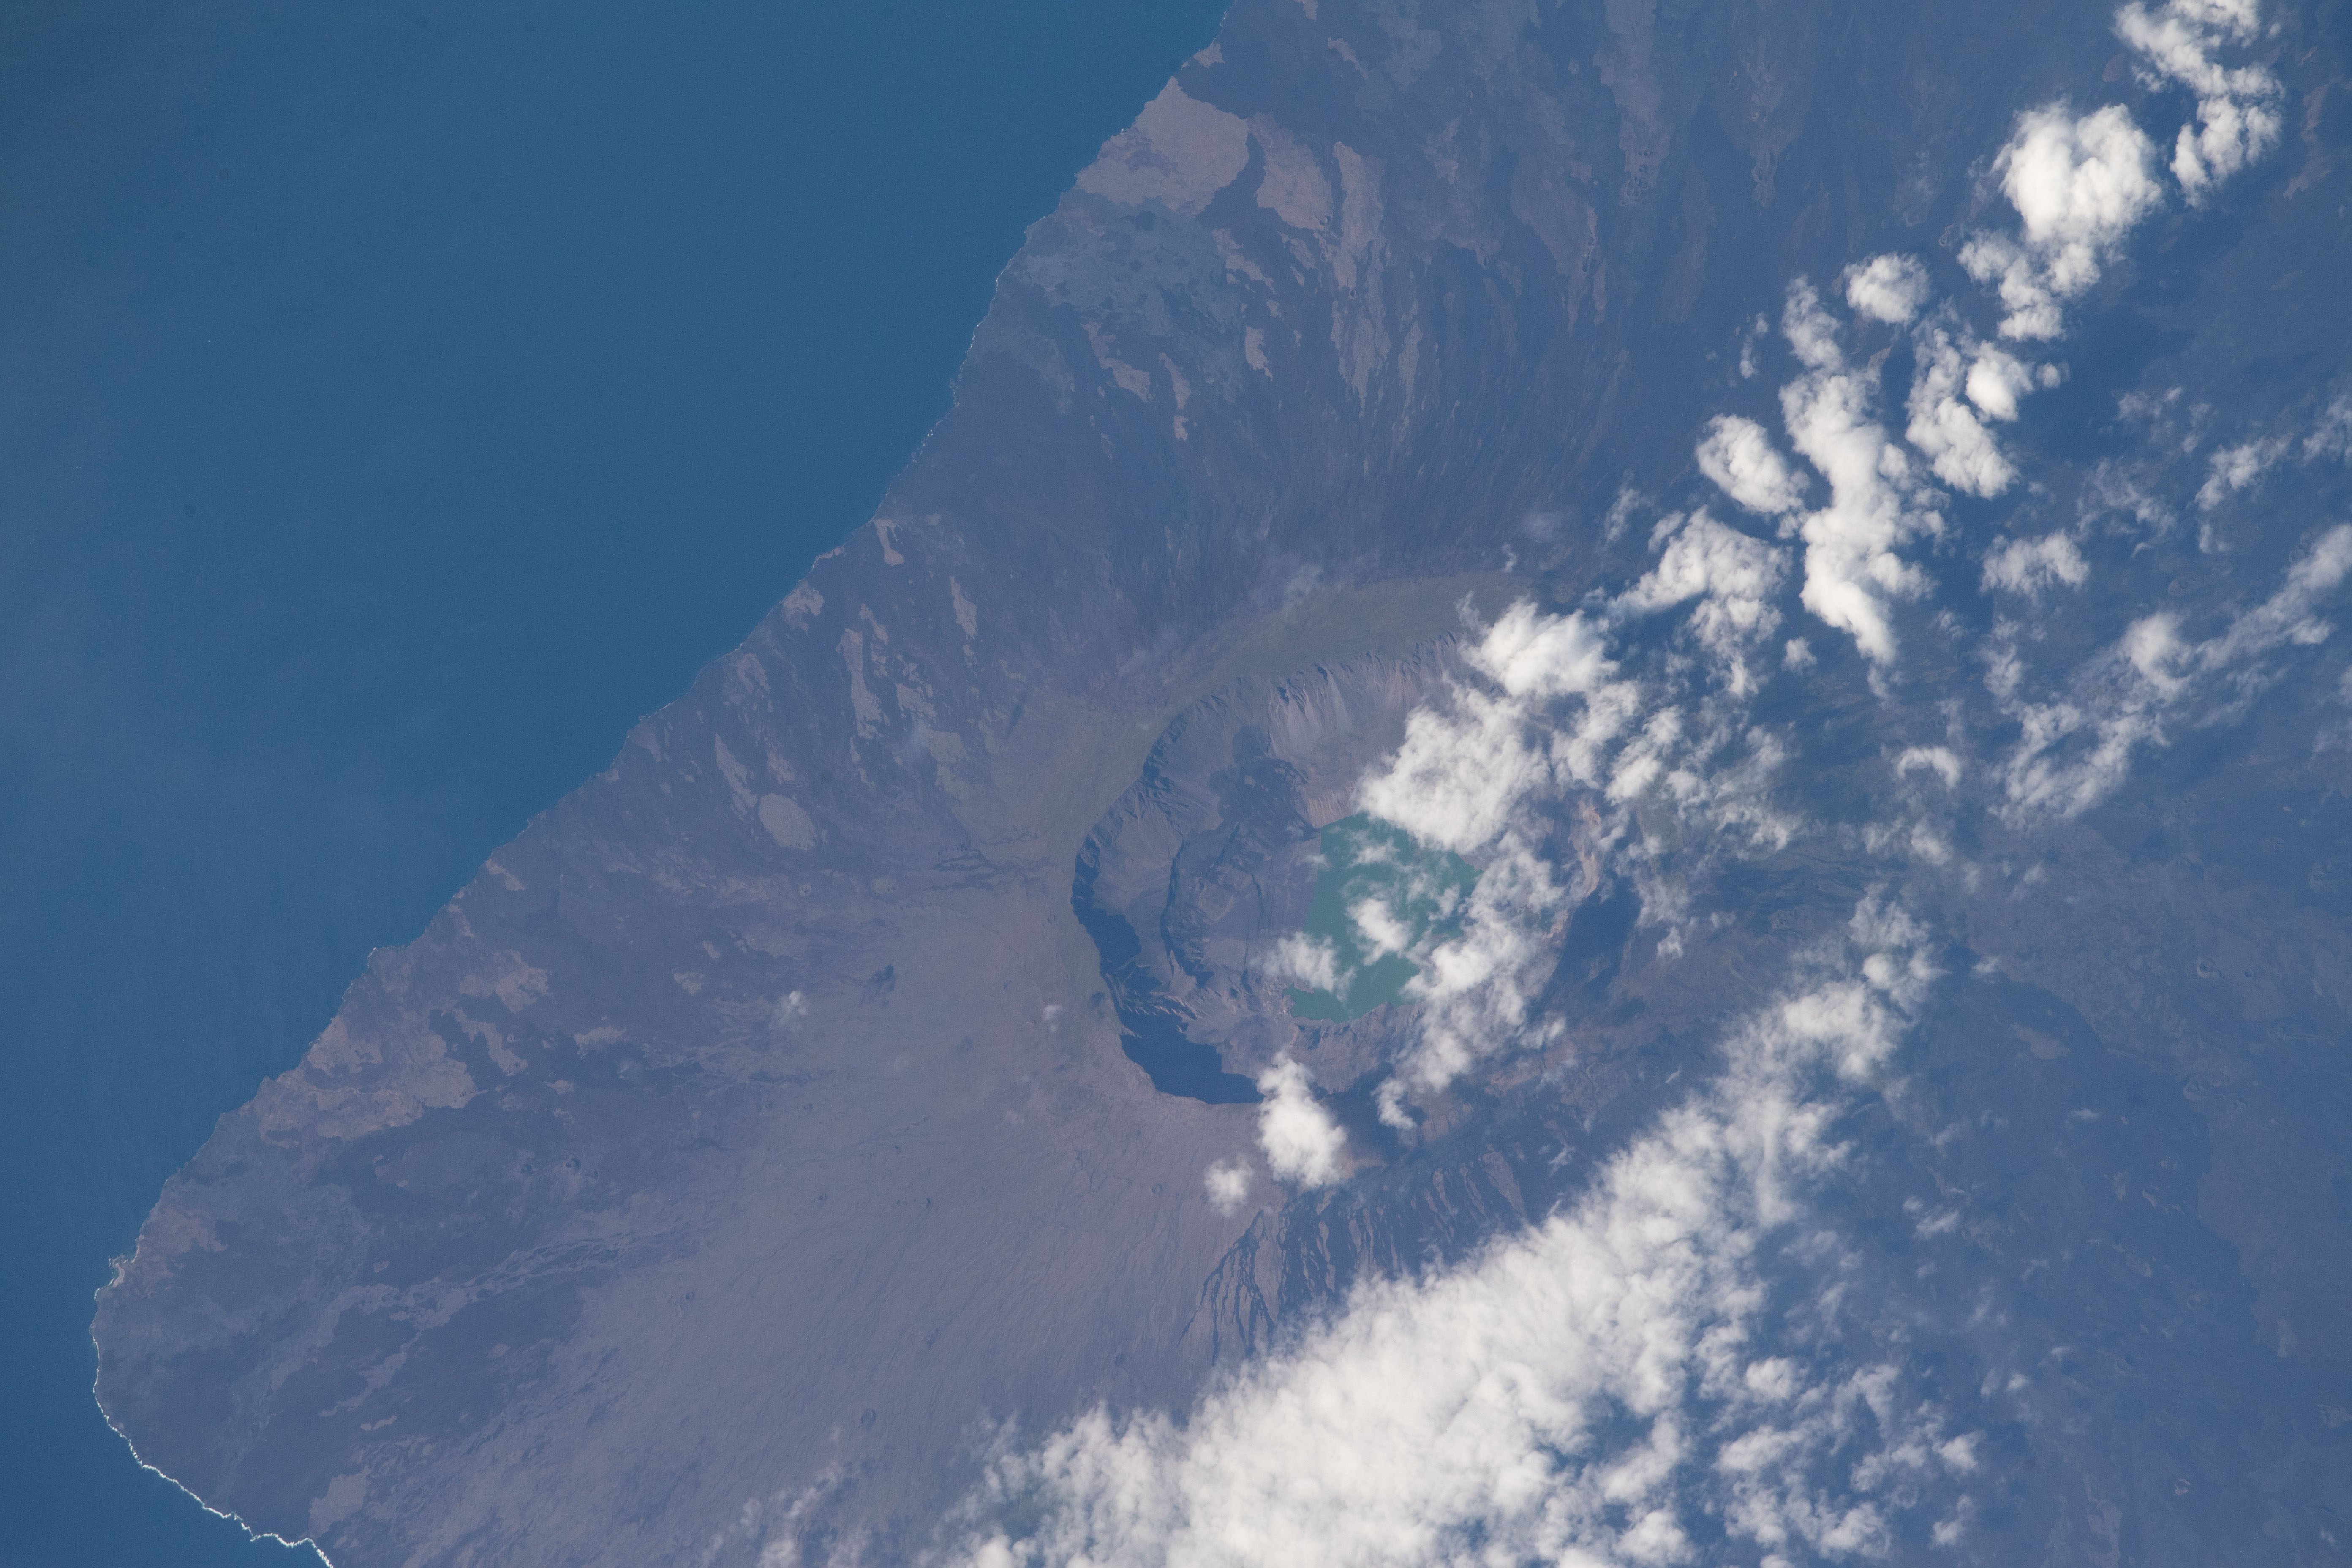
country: GALAPAGOS ISLANDS
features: GALAPAGOS ISLANDS, FERNANDINA ISLAND, ISABELA ISLAND, SANTIAGO ISLAND
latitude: -0.3
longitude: -91.5
